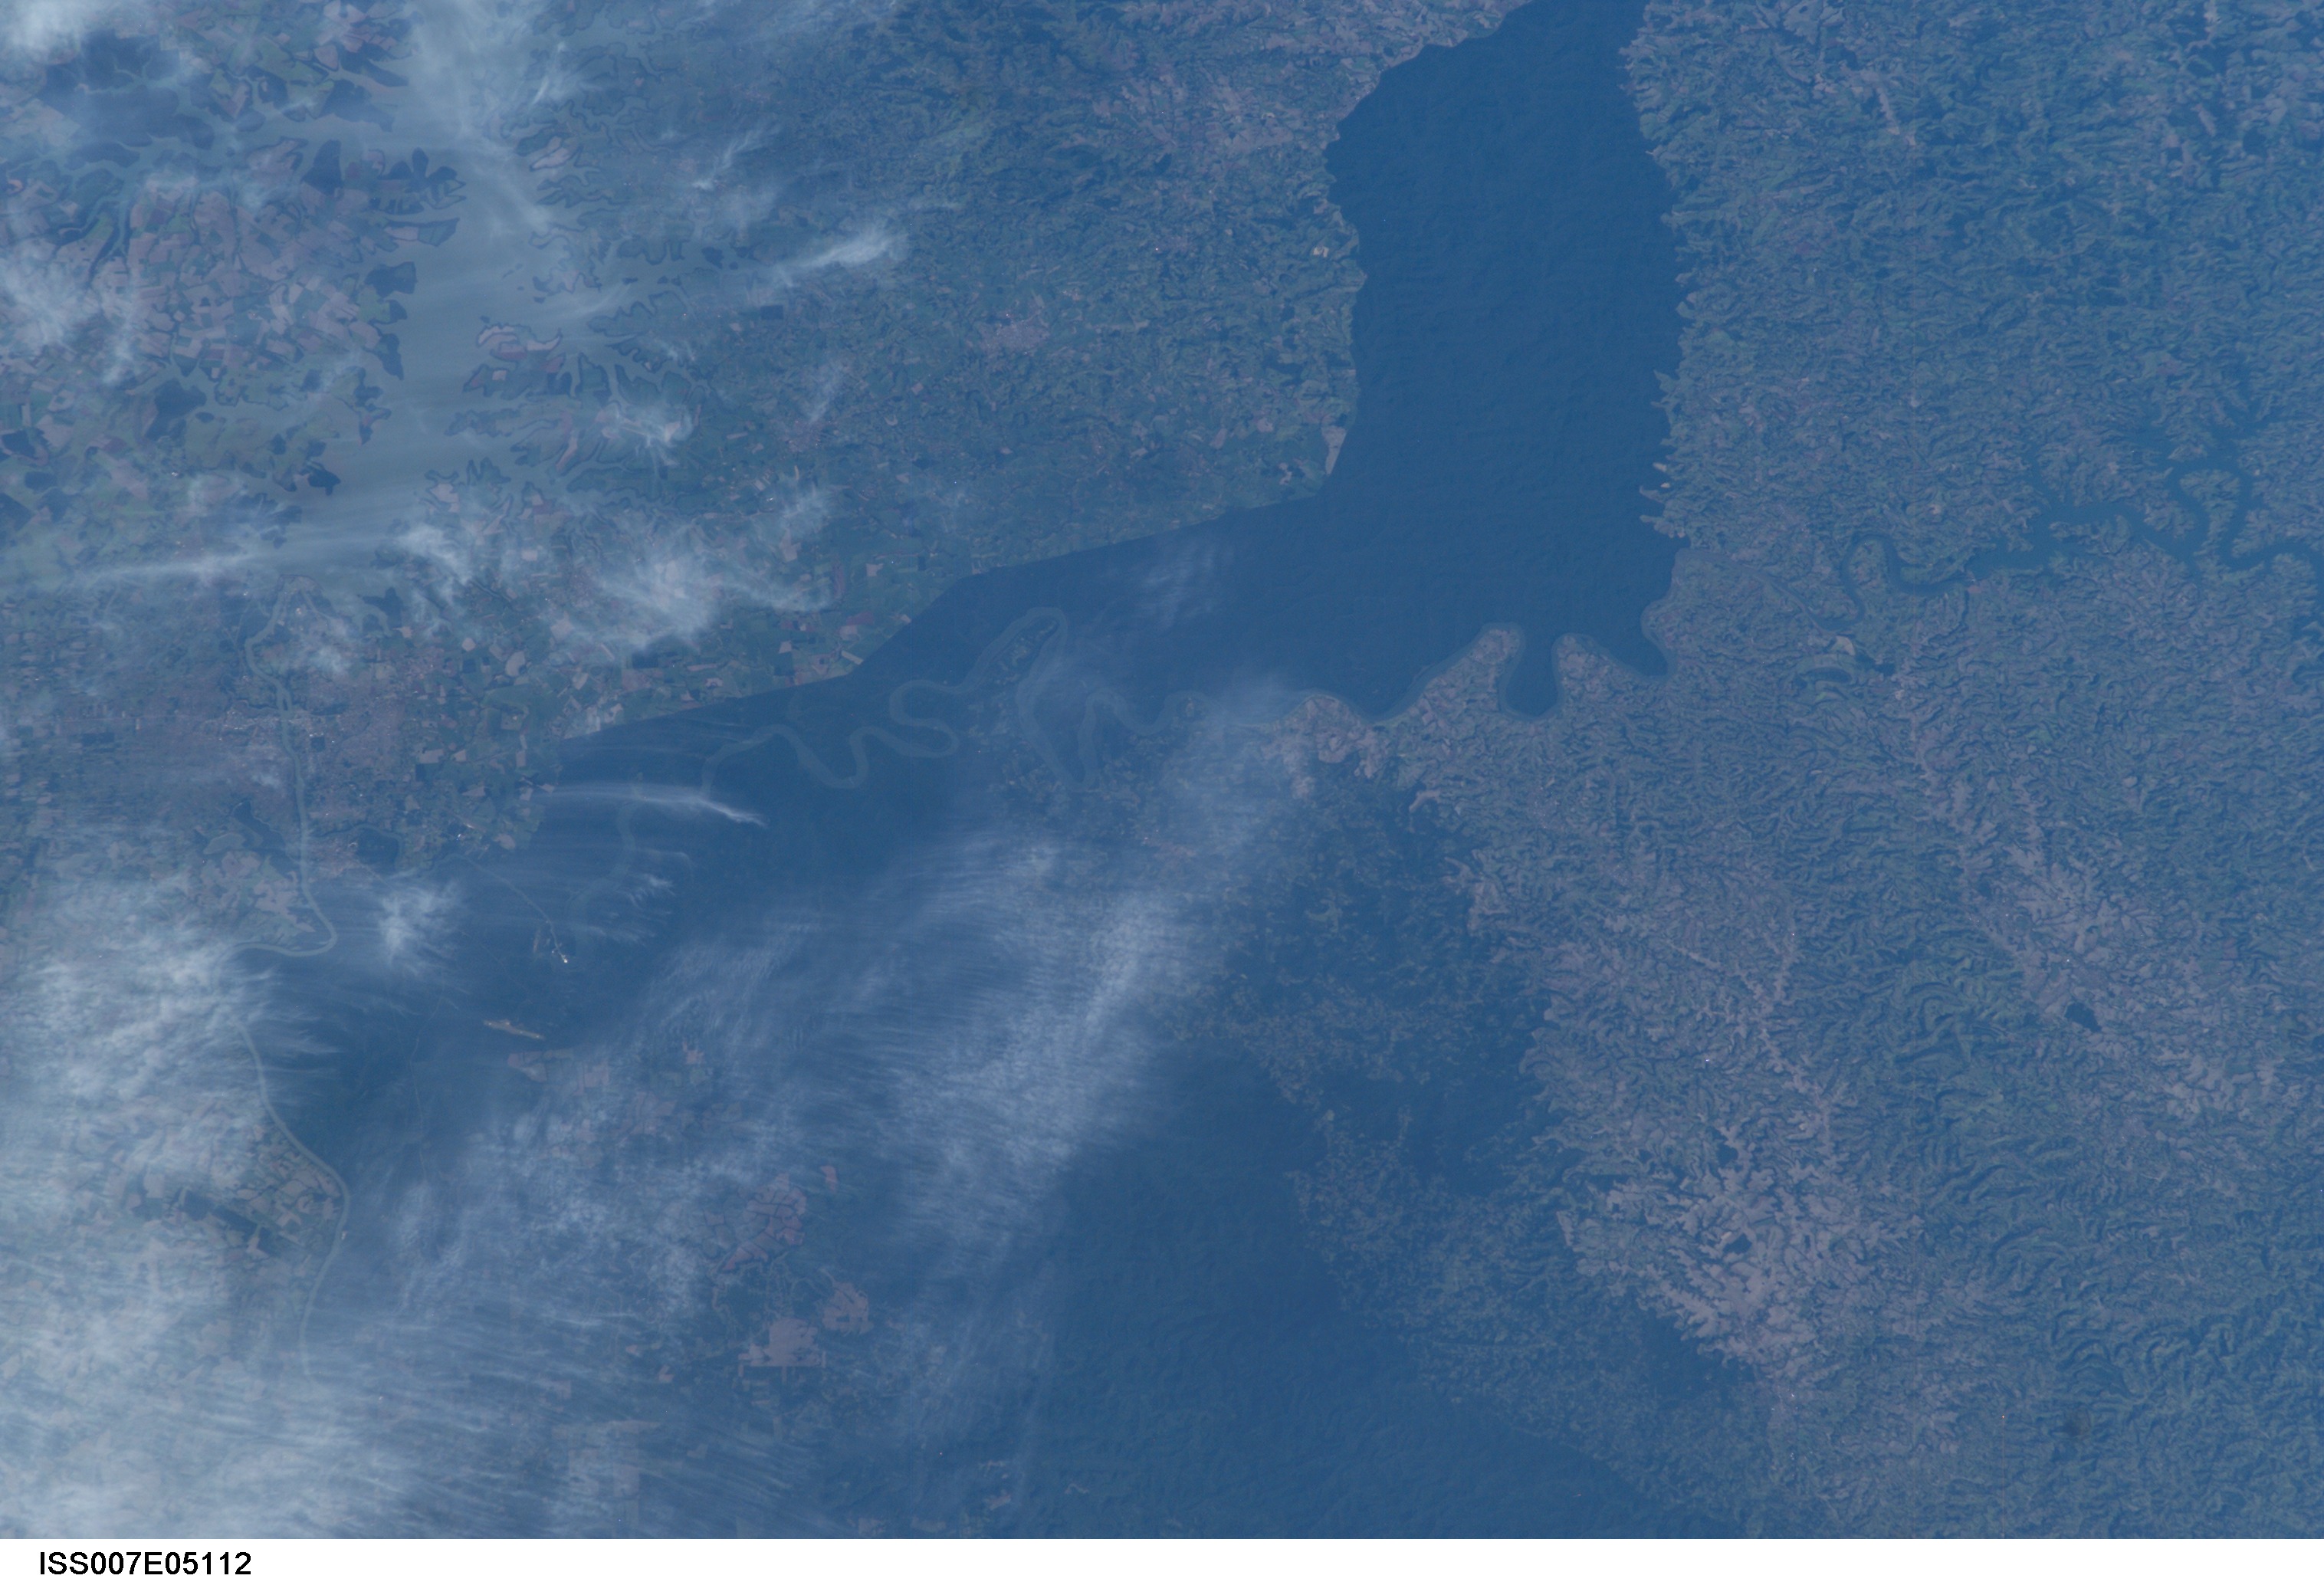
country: BRAZIL
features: RIO IGUACU, DEFORESTATION
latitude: -25.5
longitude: -54.0
